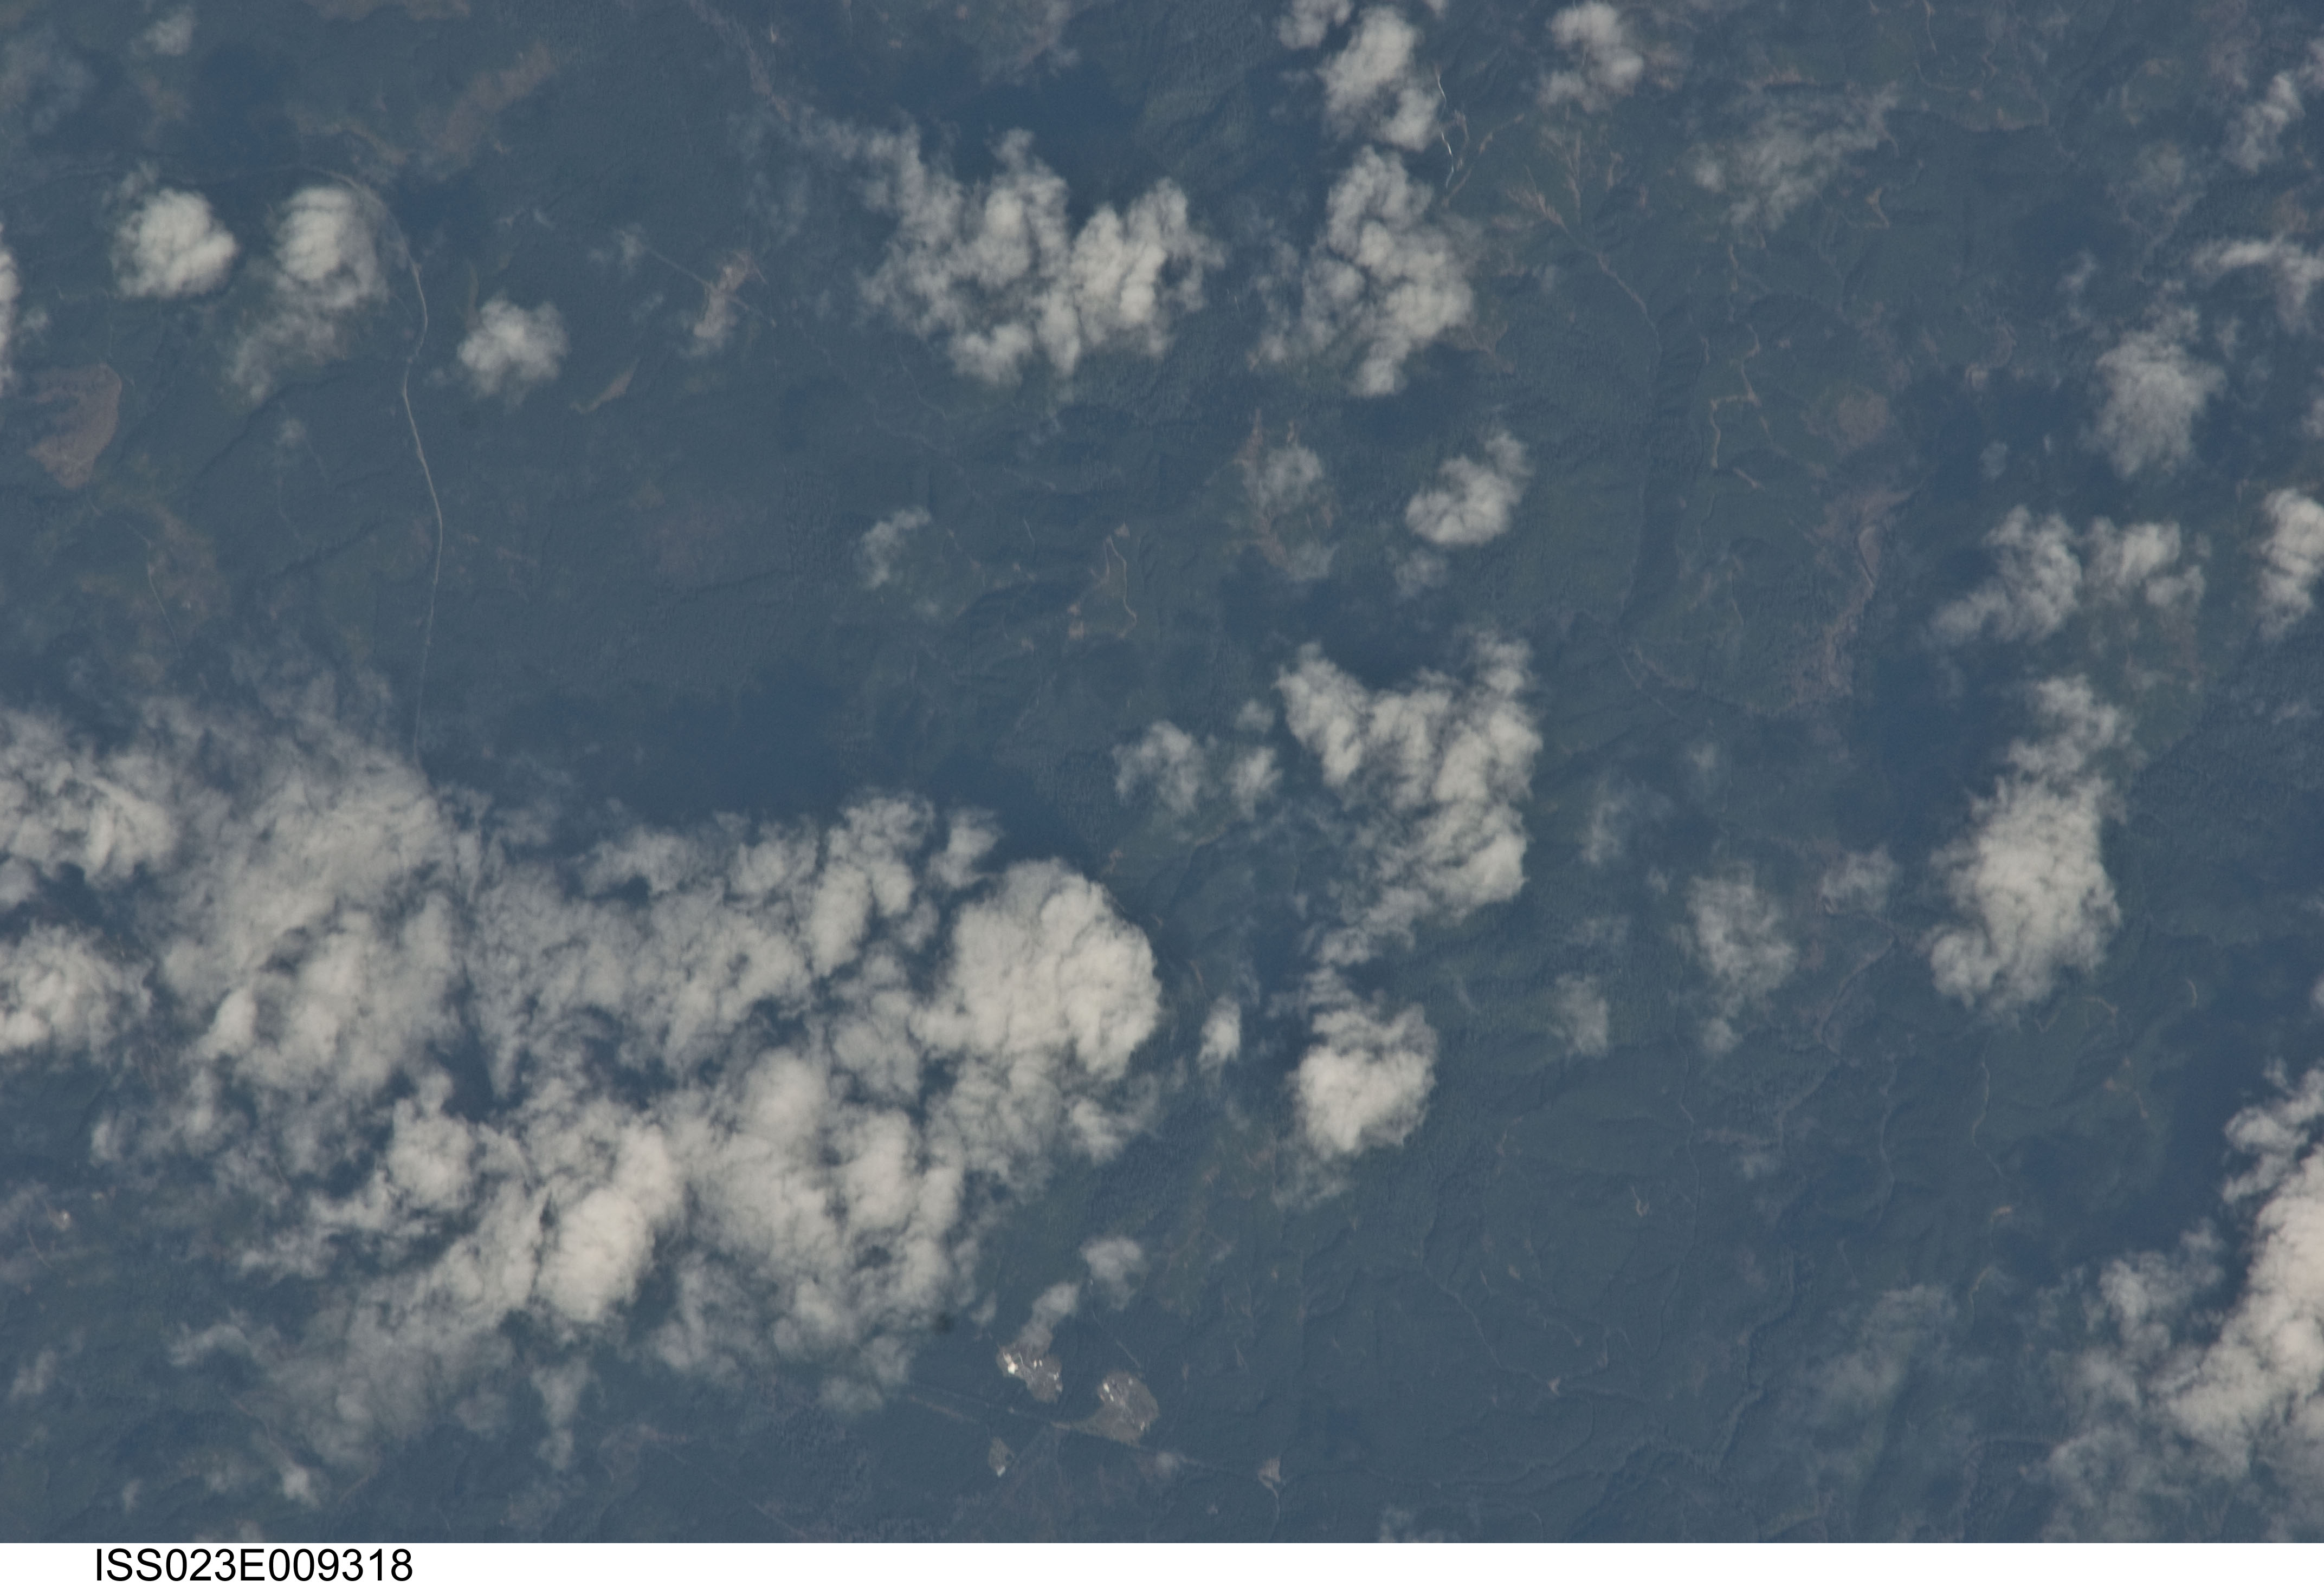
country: USA-WASHINGTON
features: OLYMPIC NATIONAL FOREST, MTS.
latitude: 47.7
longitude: -124.1
